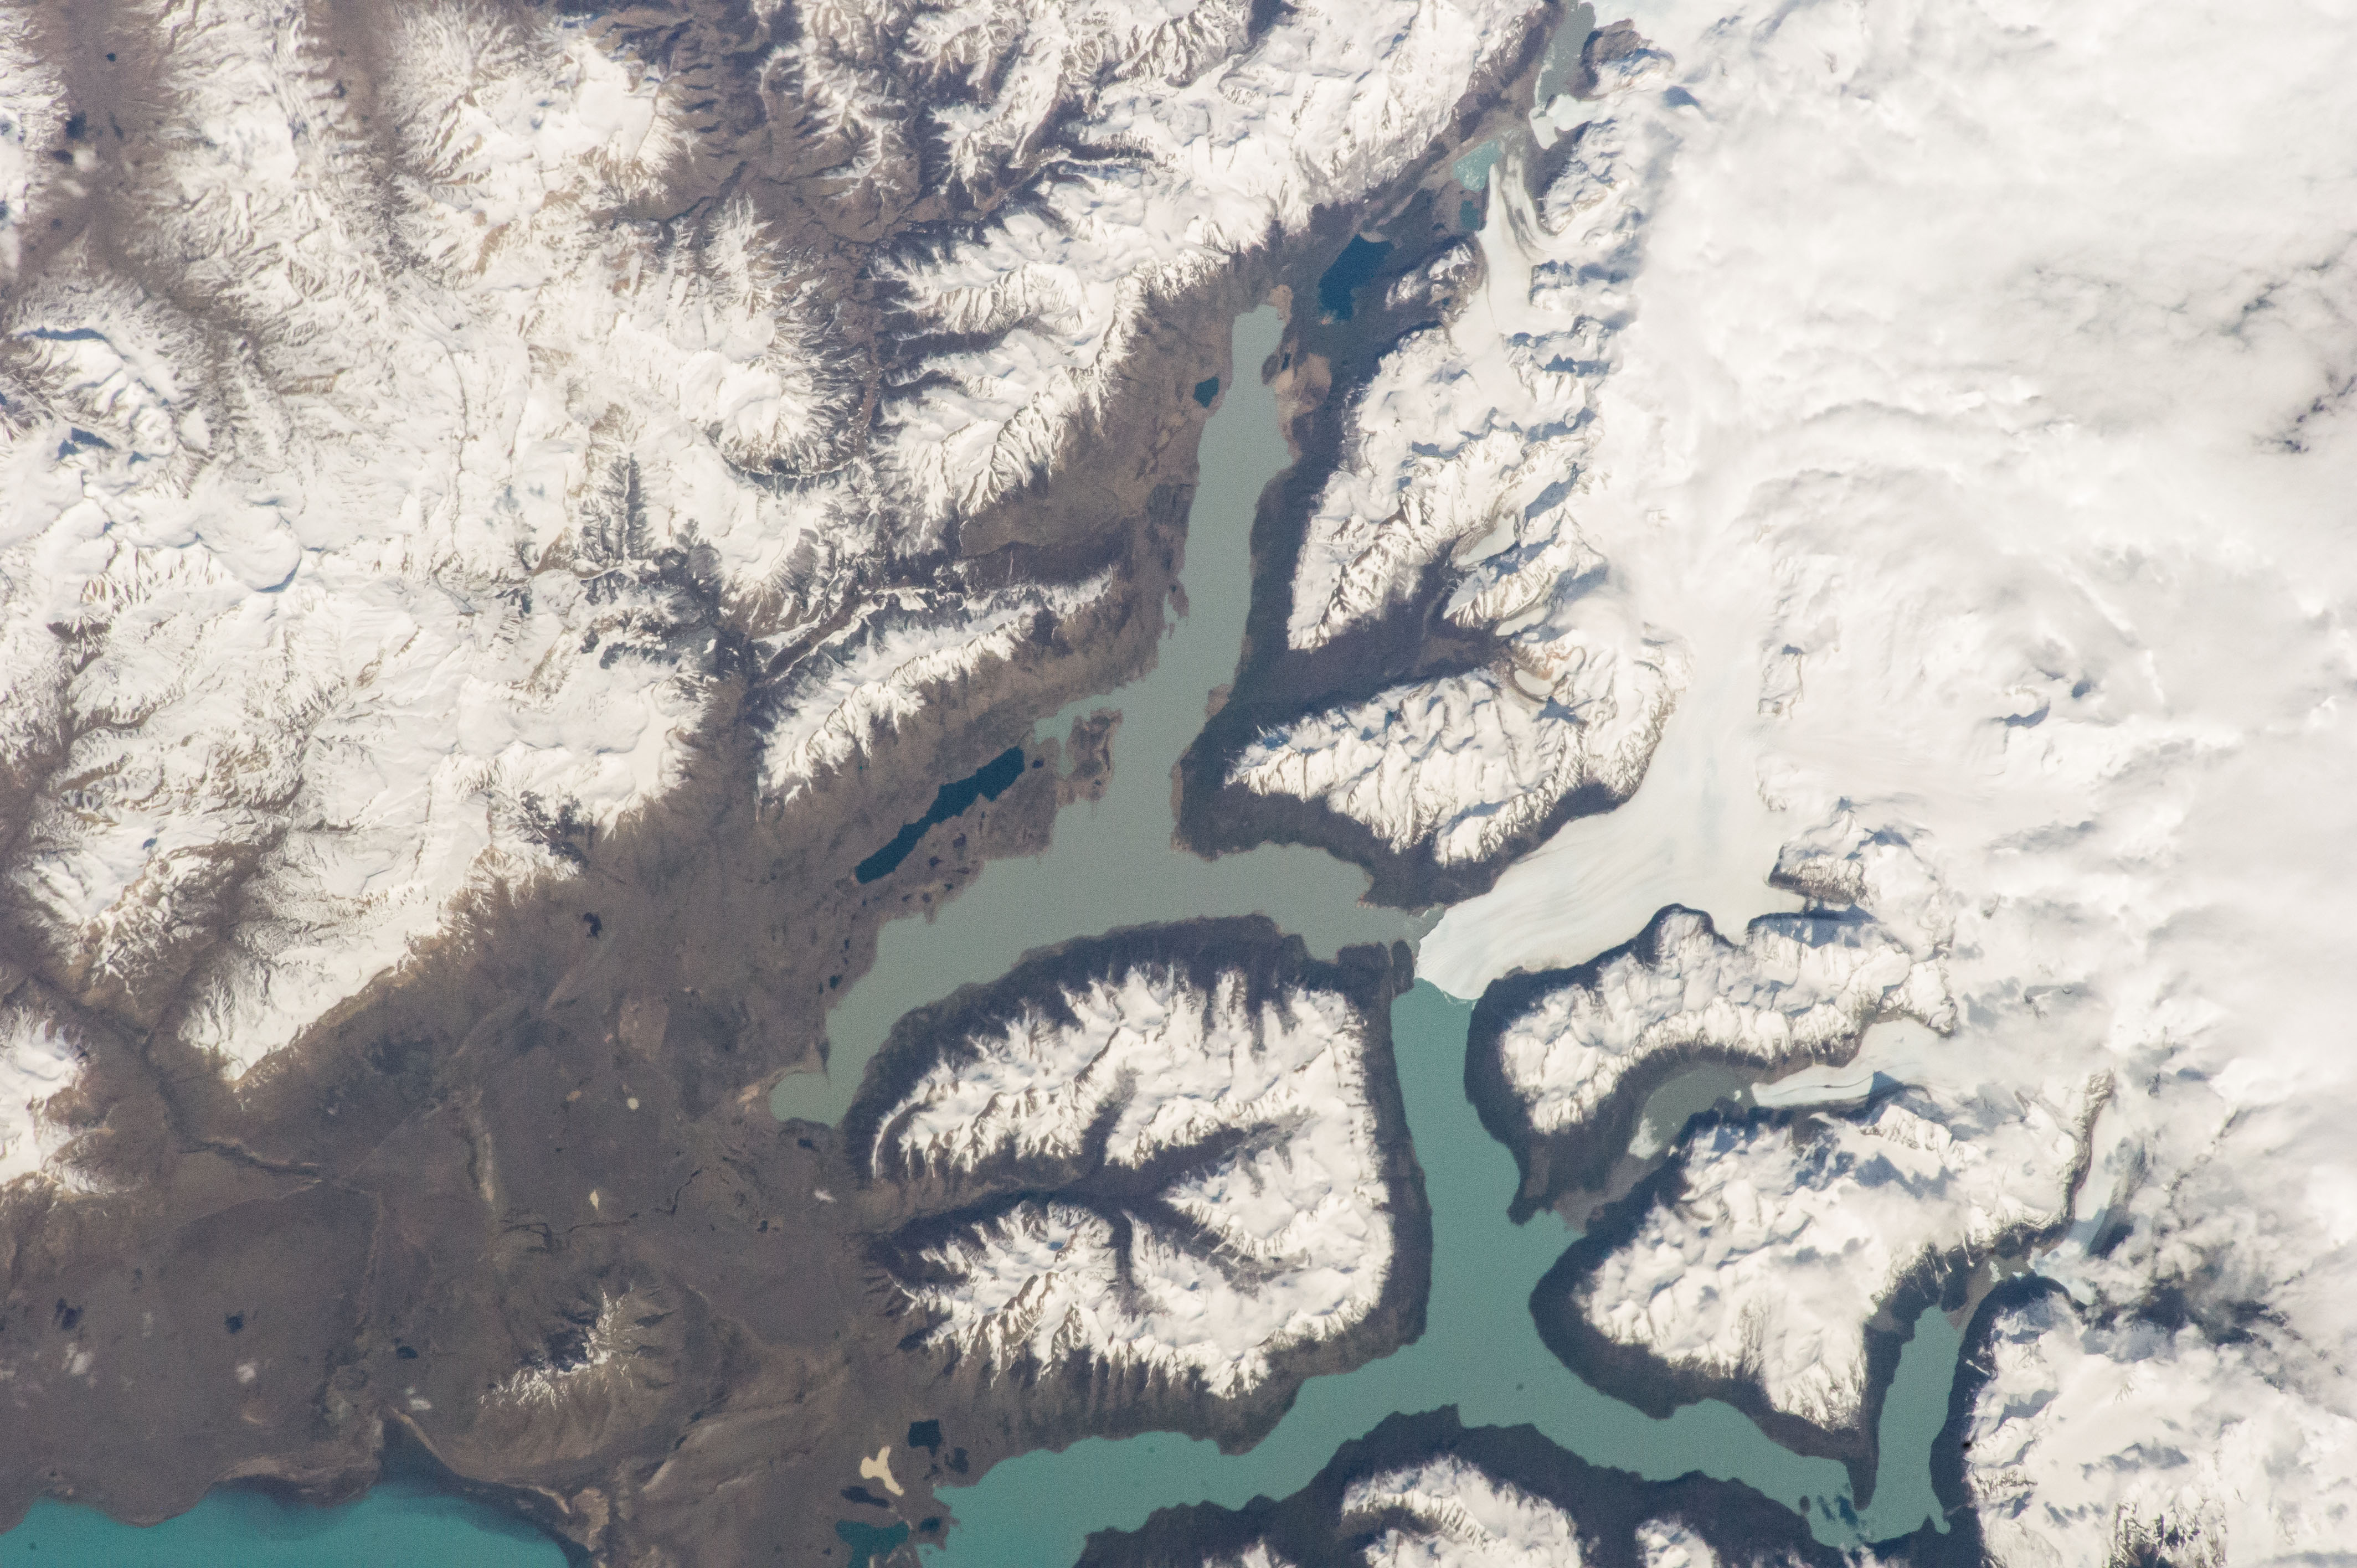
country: ARGENTINA
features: ARGENTINO L., S. ANDES
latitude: -50.5
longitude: -72.9
